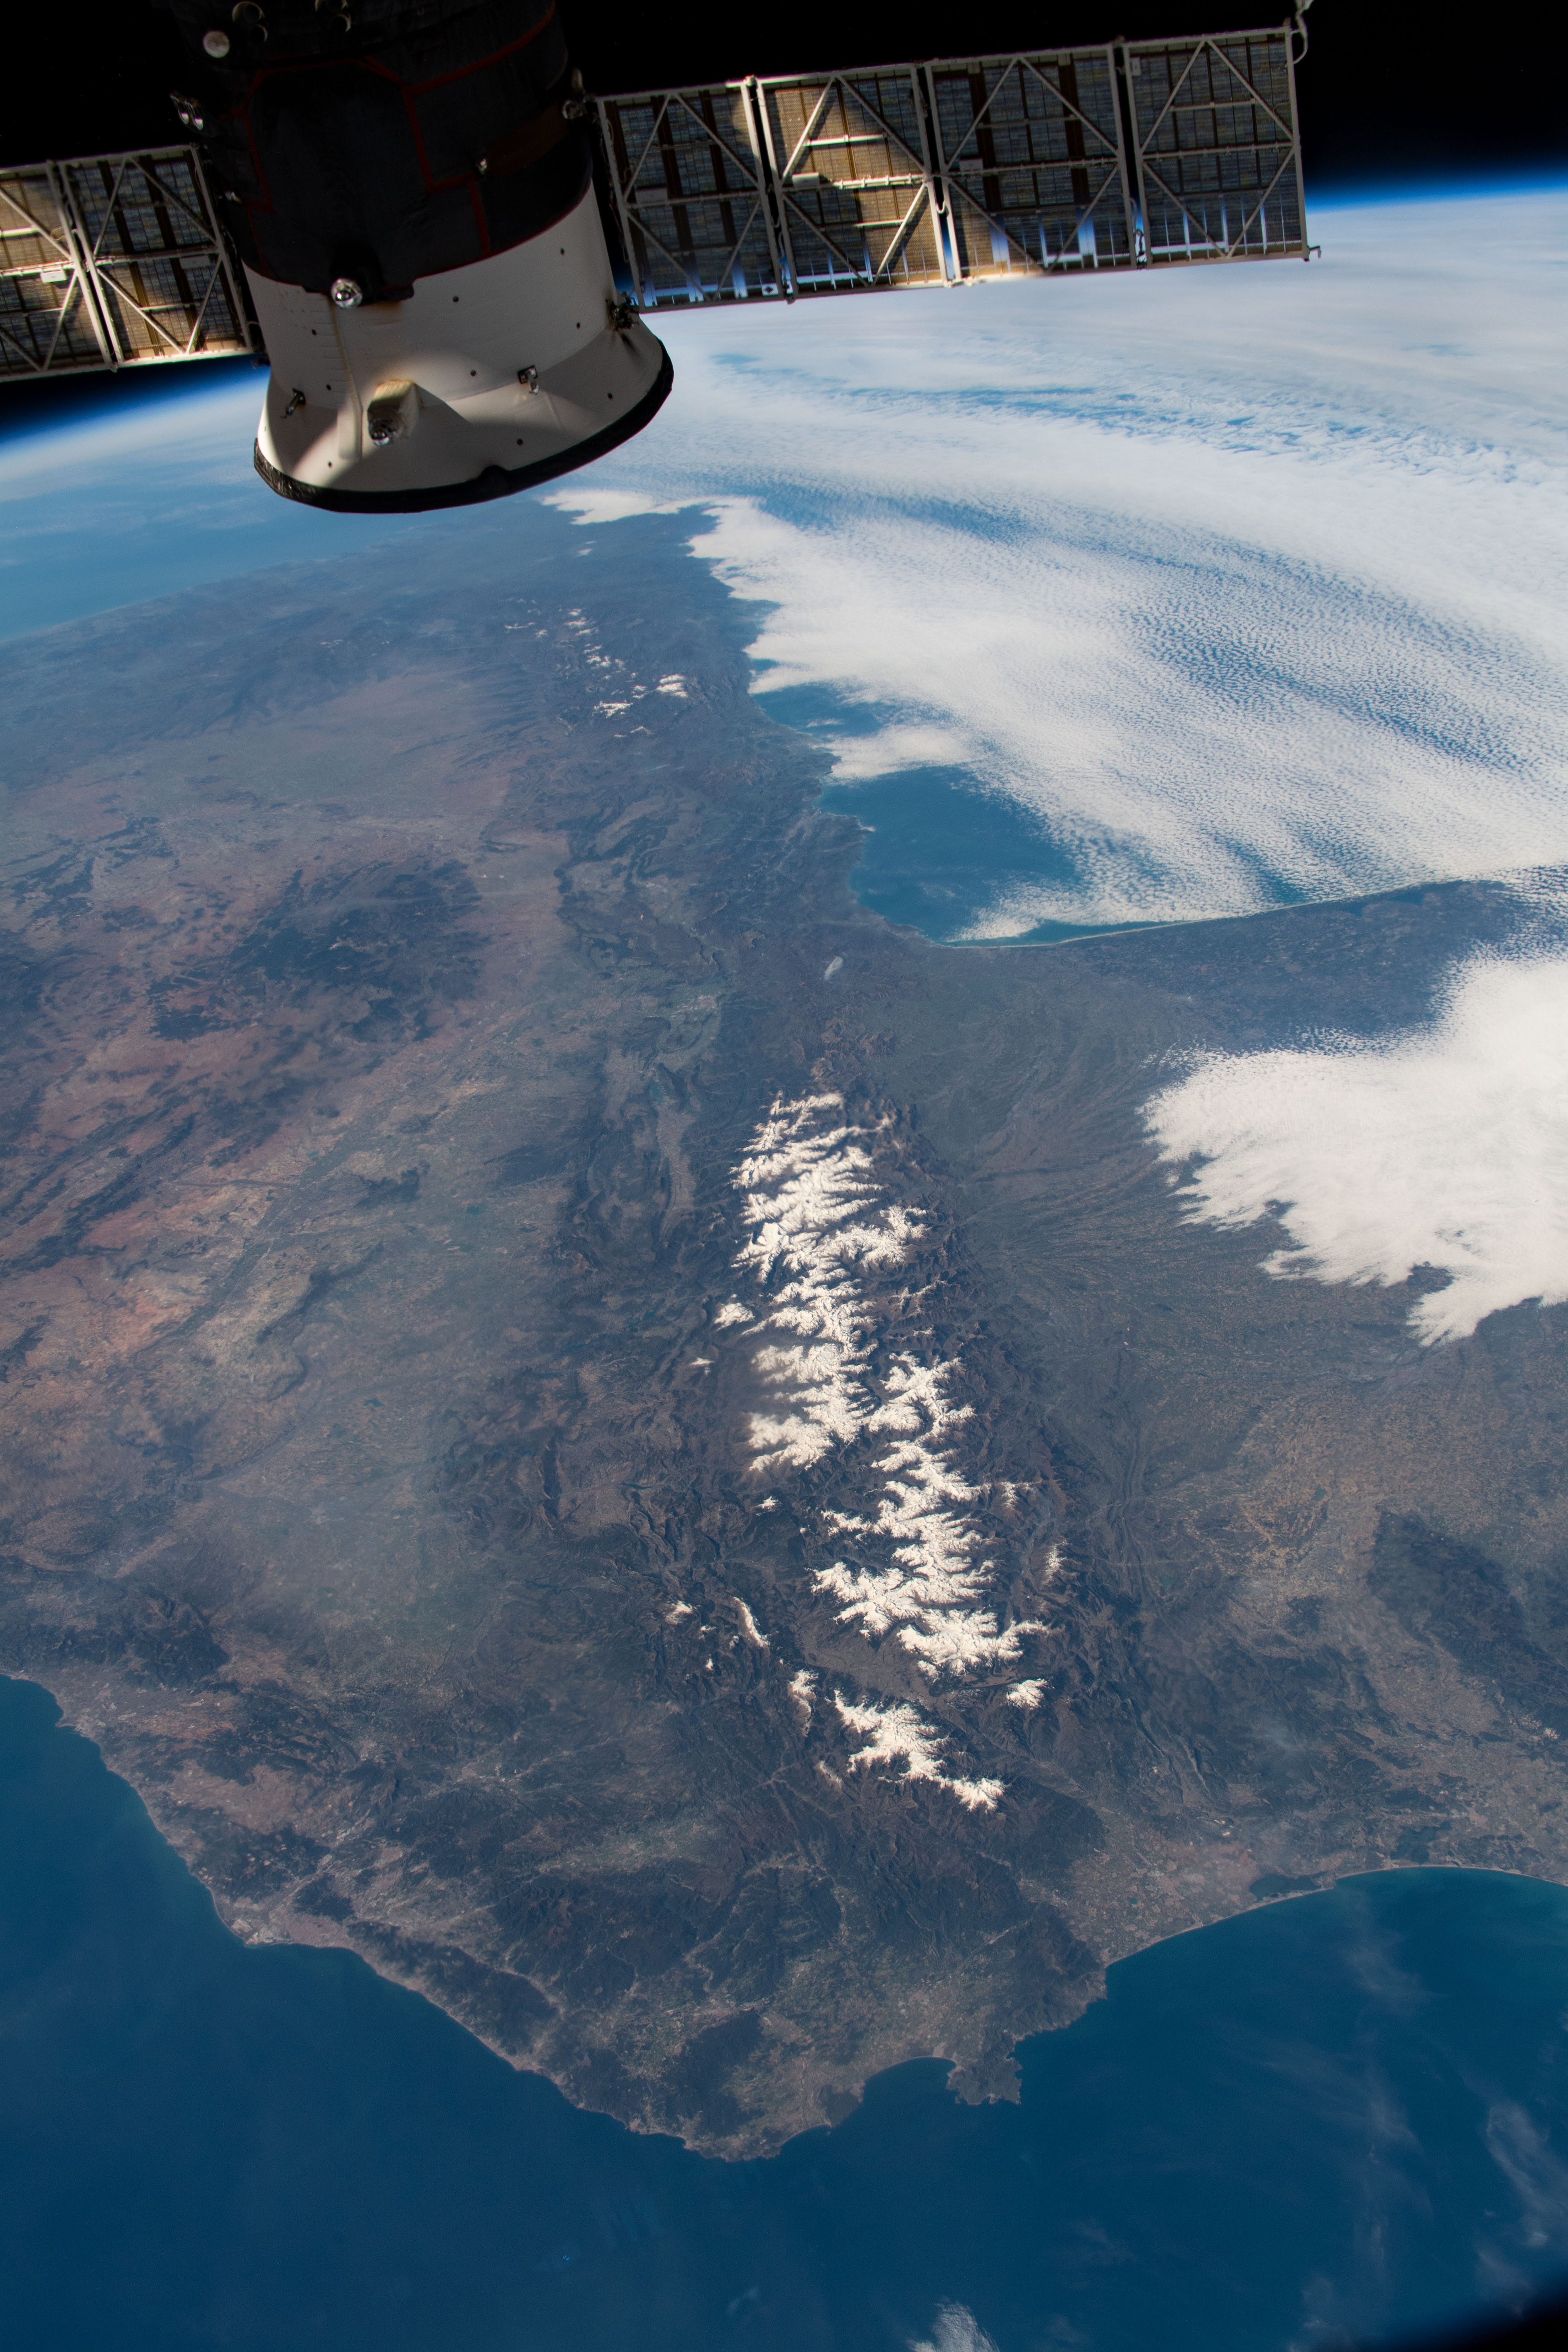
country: SPAIN
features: BAY OF BISCAY, PYRENEES MOUNTAINS, GULF DE LEON, ANDORRA, BARCELONA, IBERICO MOUNTAINS
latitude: 42.5
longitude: -0.5
